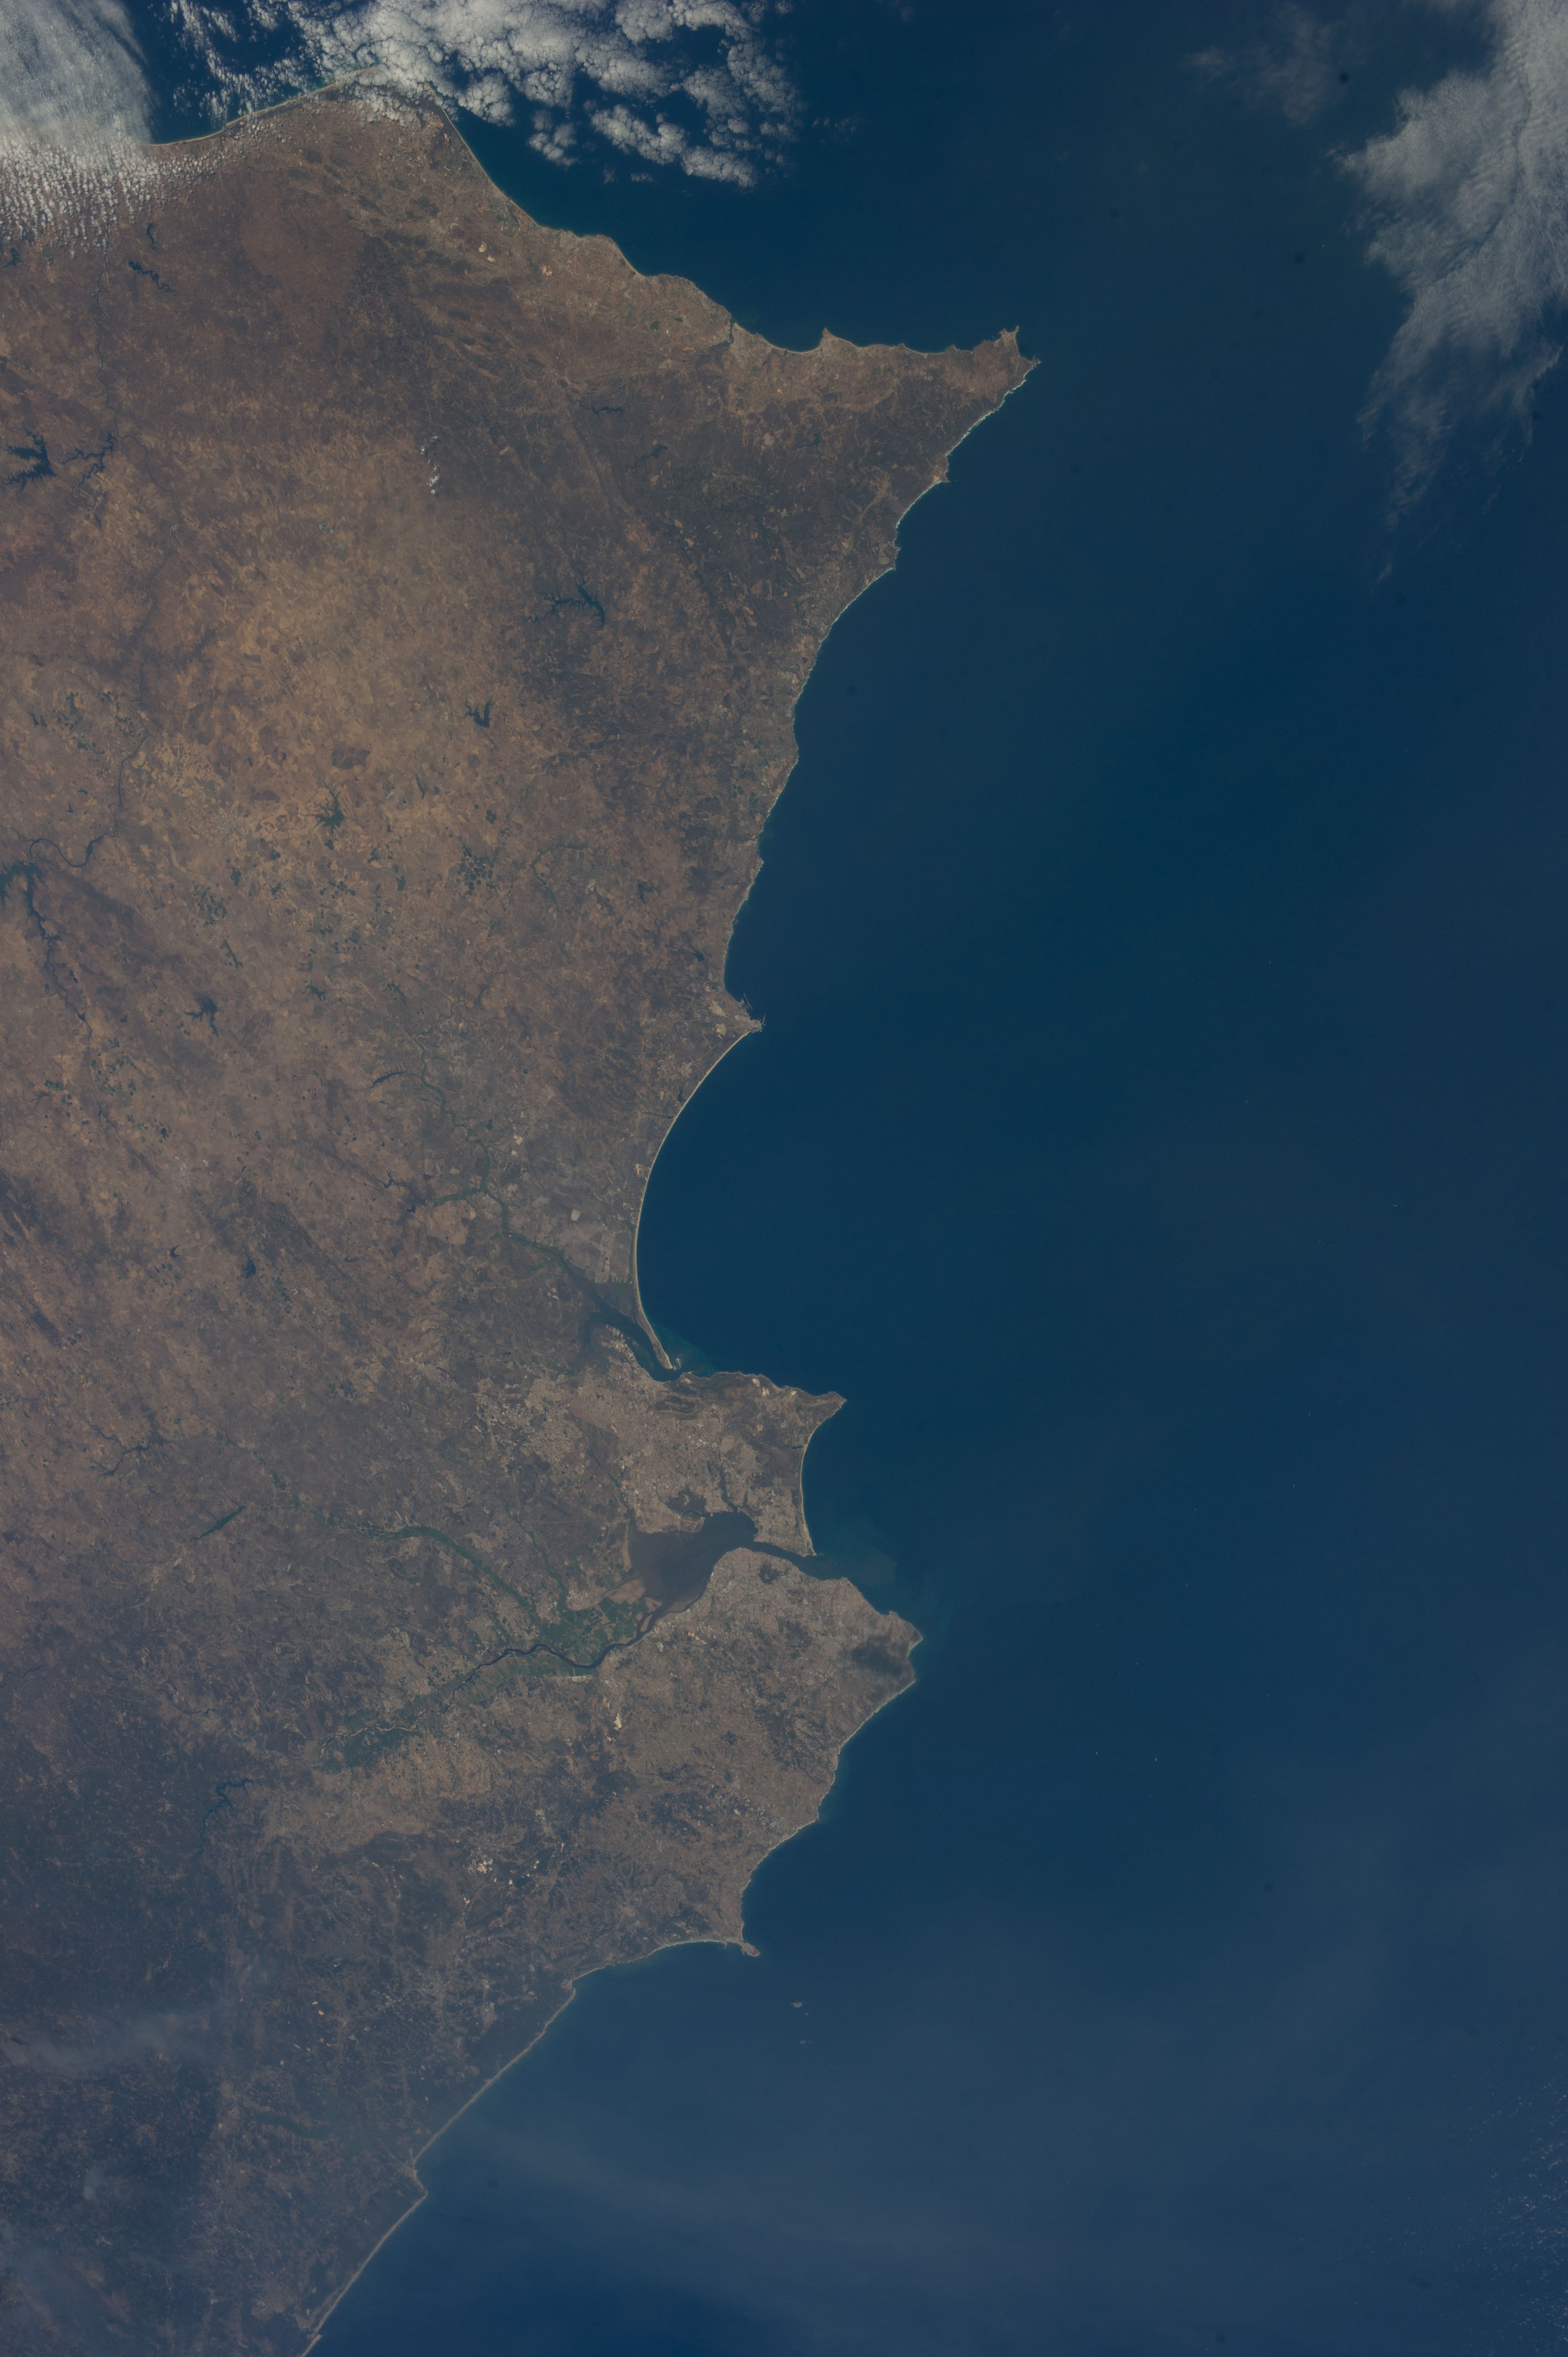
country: PORTUGAL
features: TAGUS RIVER, LISBON, SETUBAL MUNICIPALY, ATLANTIC OCEAN
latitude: 38.3
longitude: -8.7
